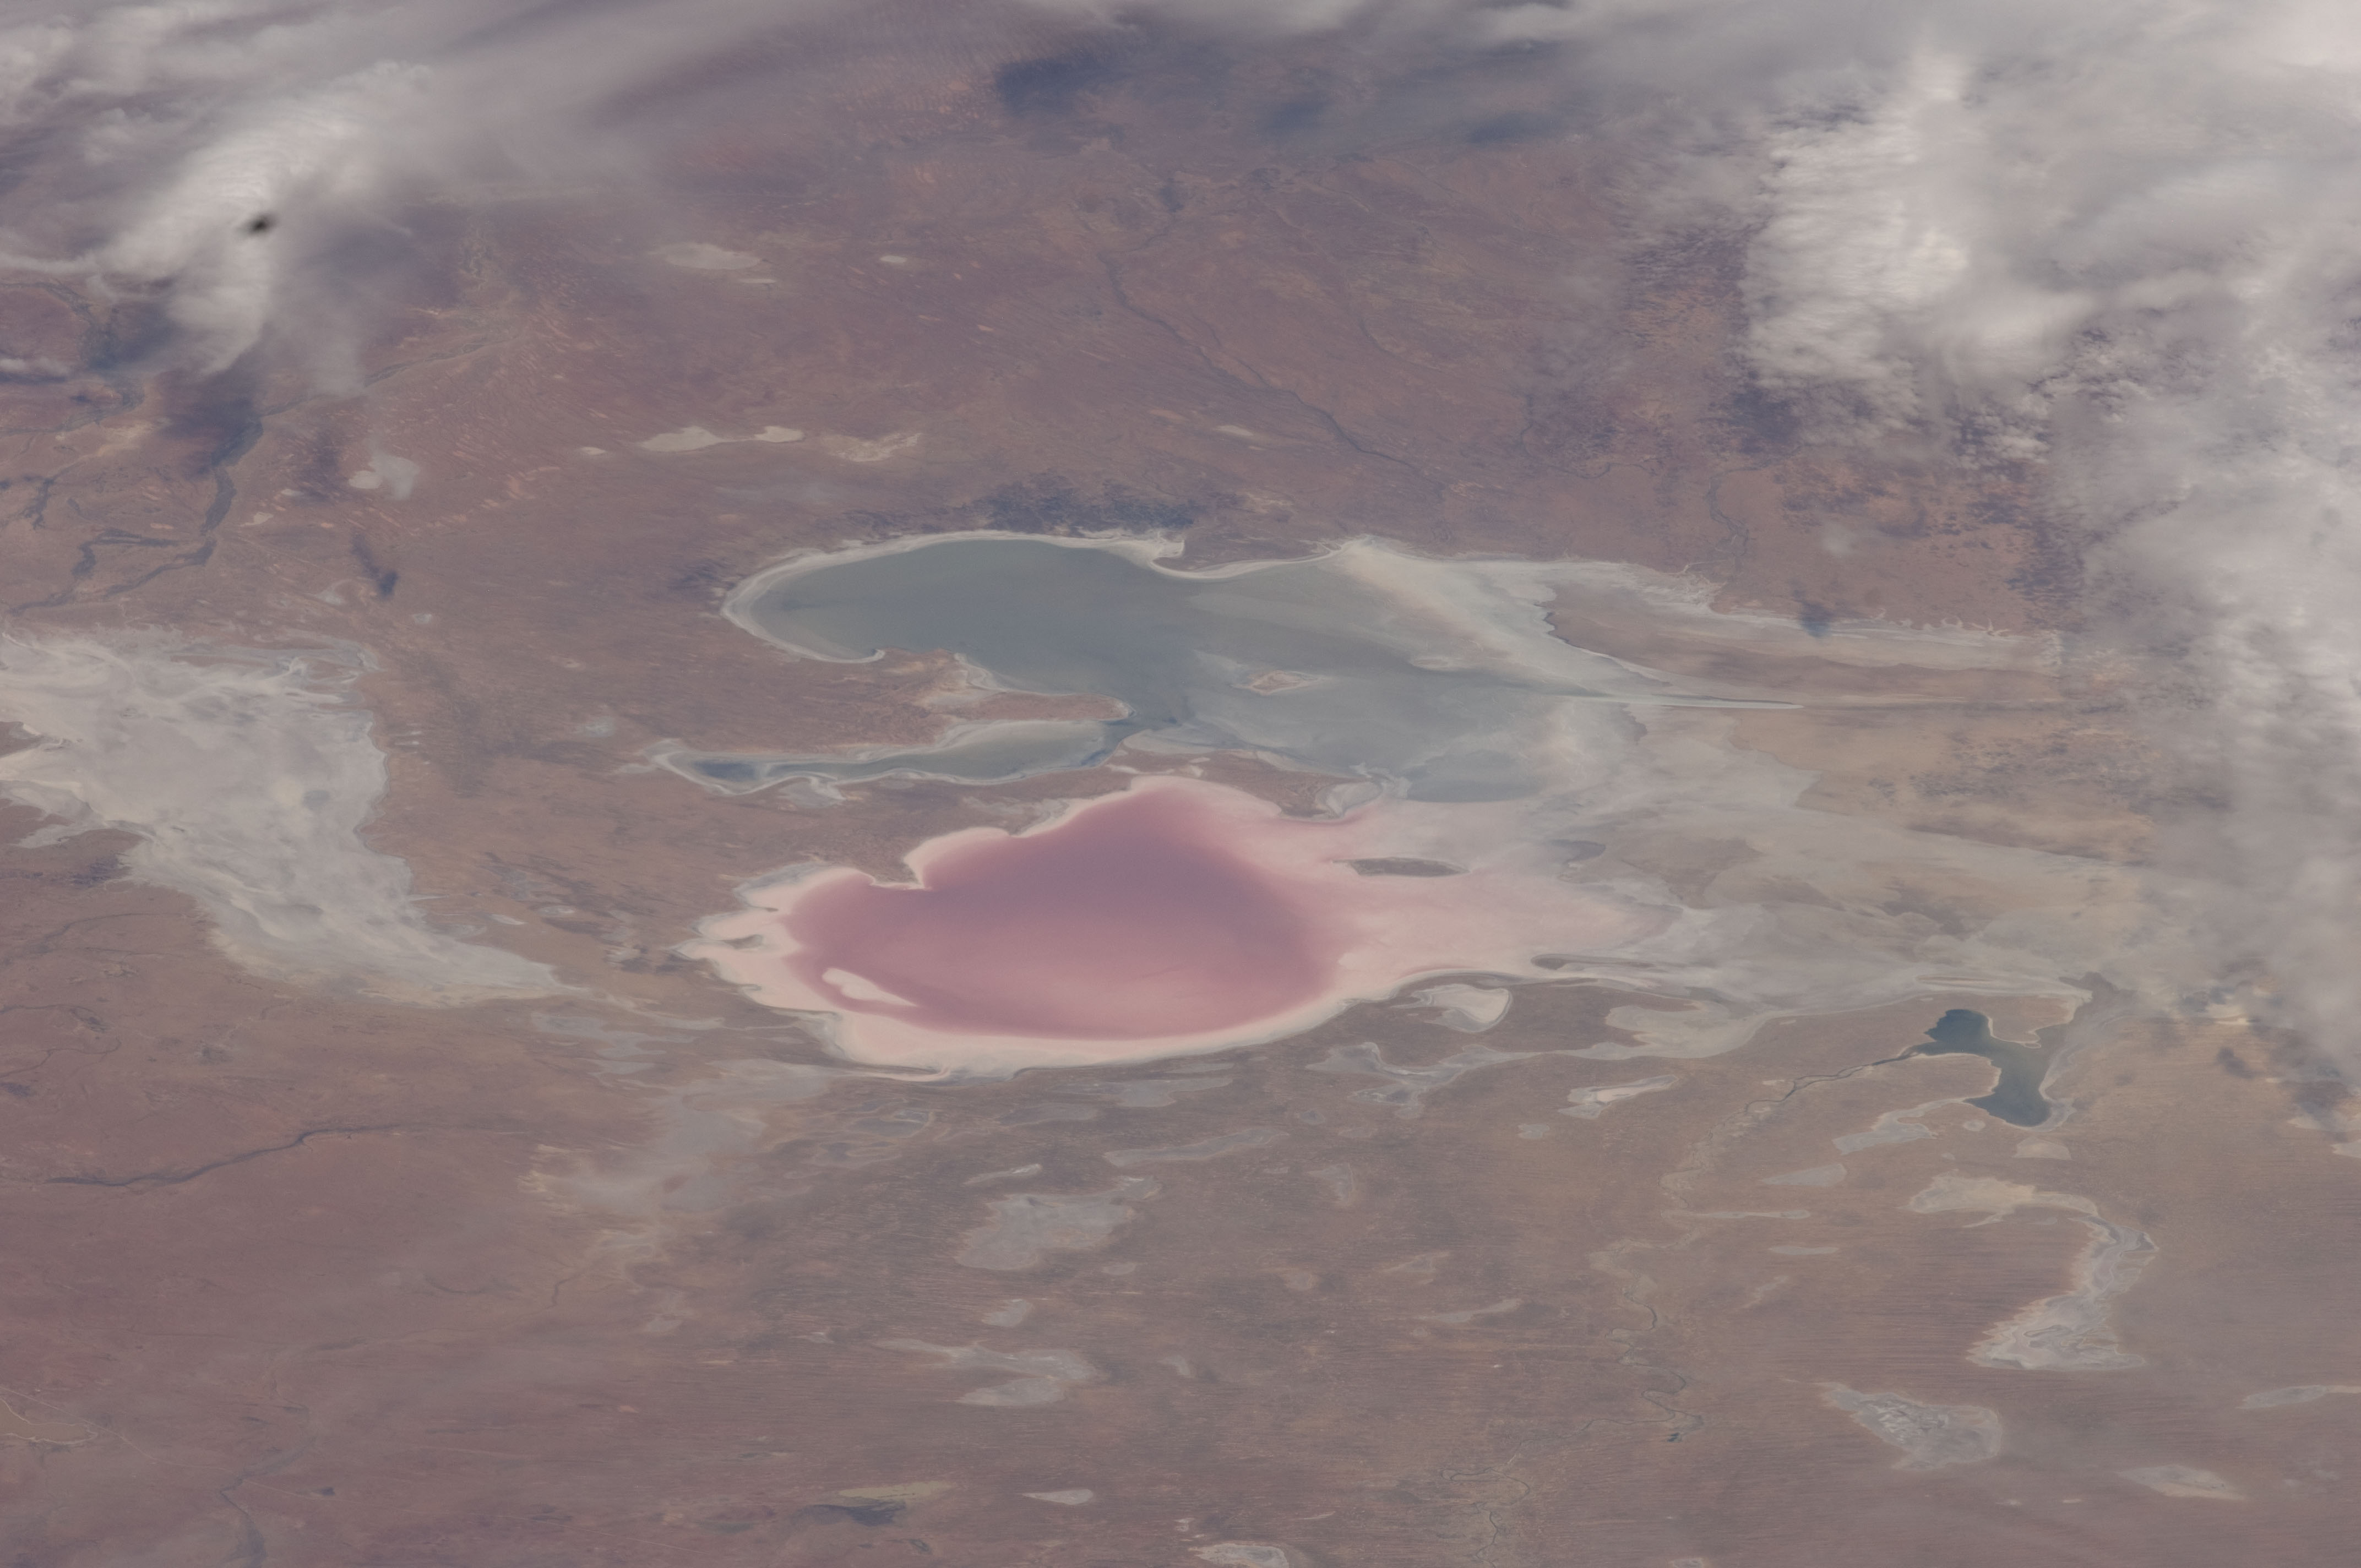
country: AUSTRALIA-SA
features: L. EYRE, L. EYRE BASIN
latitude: -28.6
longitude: 137.2
